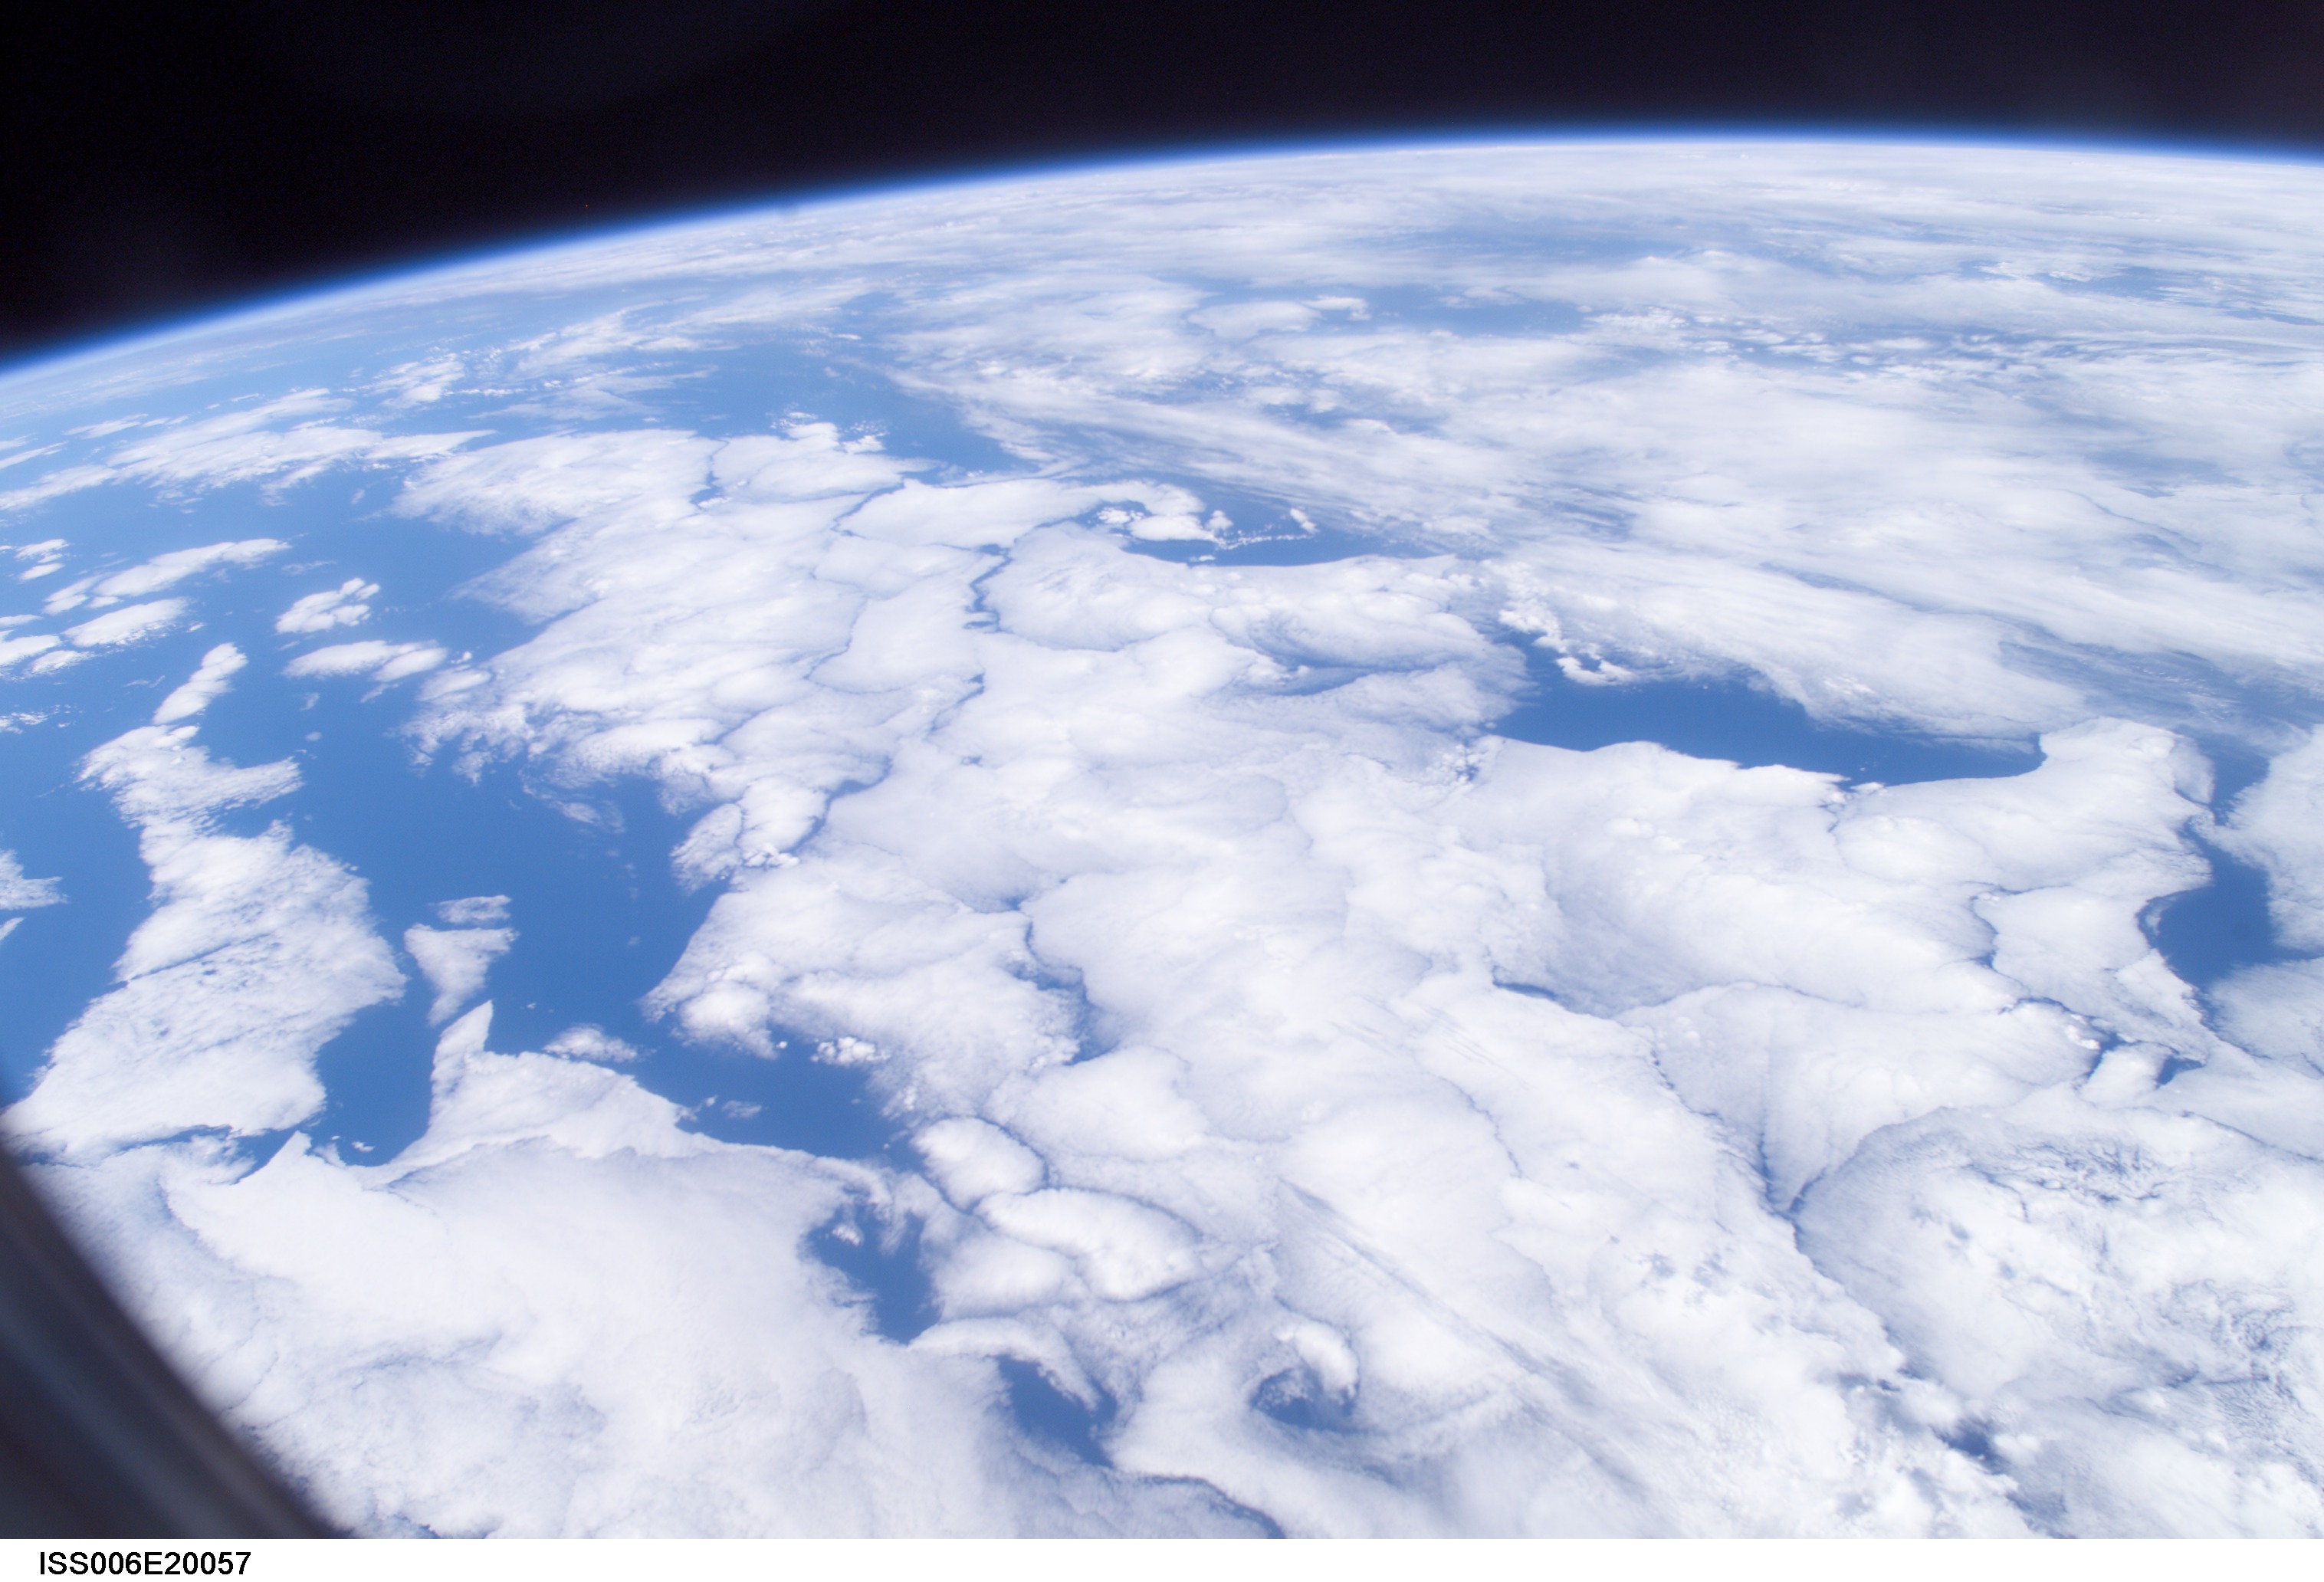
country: PACIFIC OCEAN
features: PAN-CLOUDS
